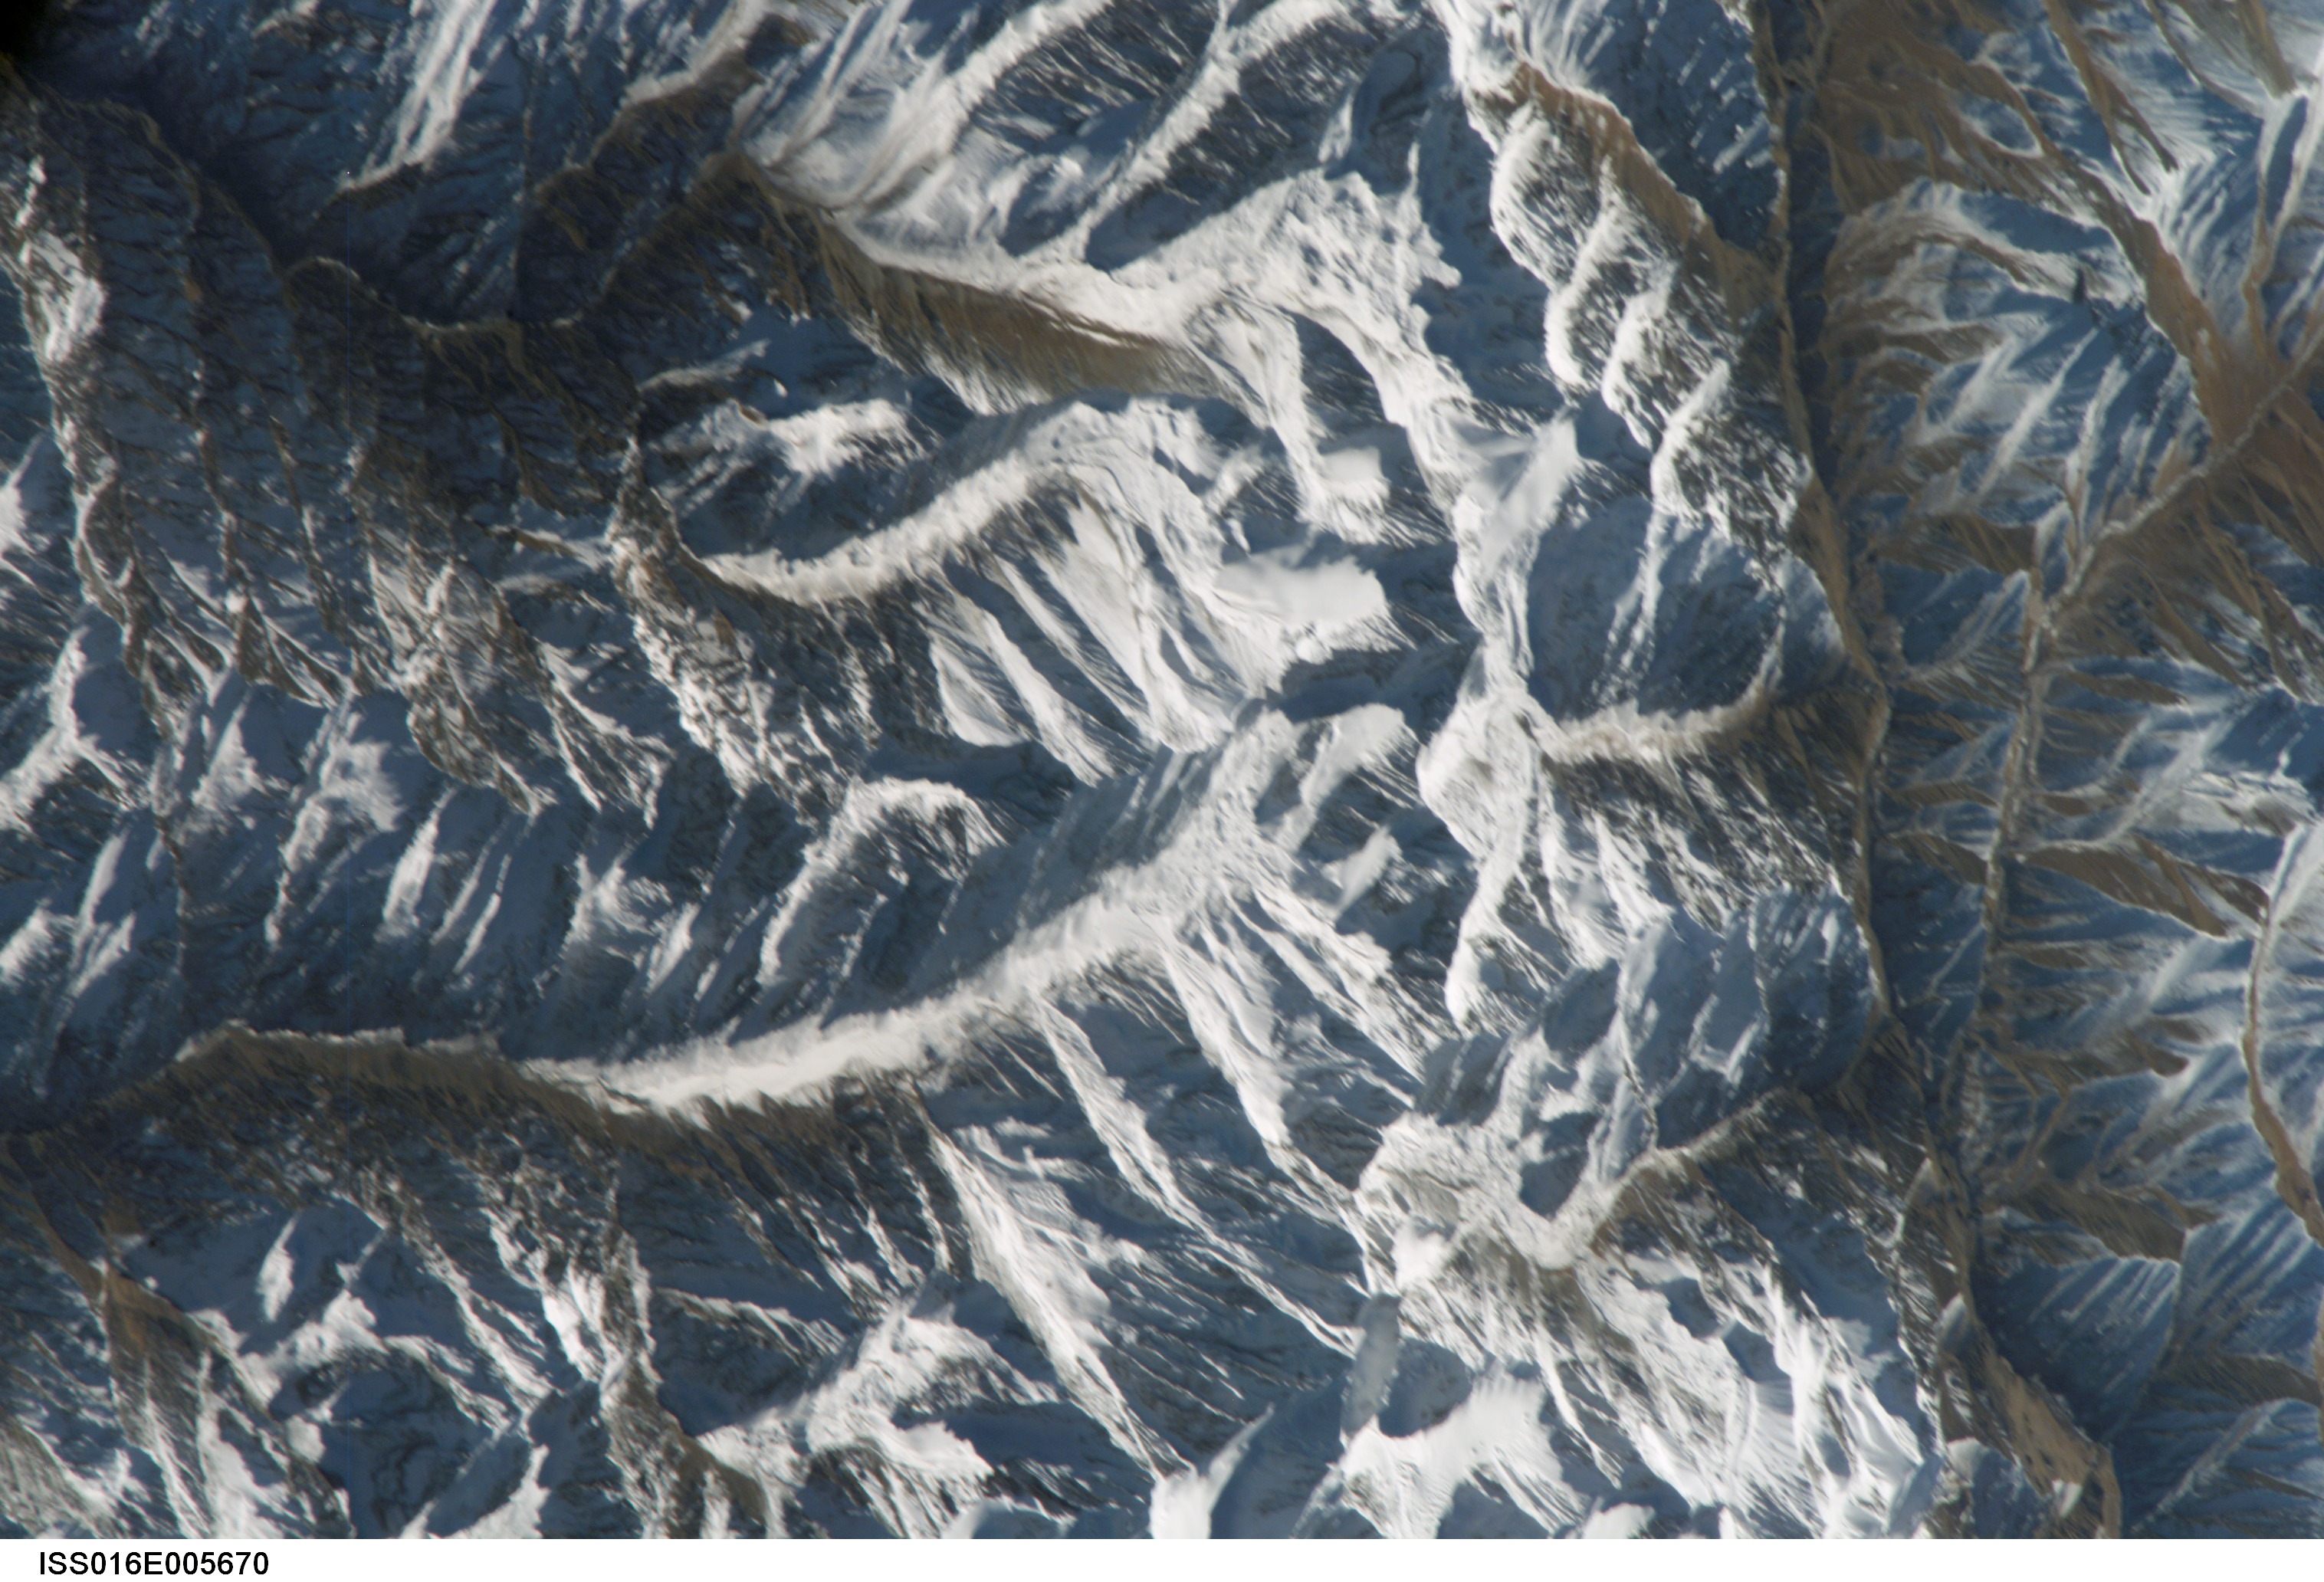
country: CHINA
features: BOHORO SHAN, SNOW
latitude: 43.4
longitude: 86.1
